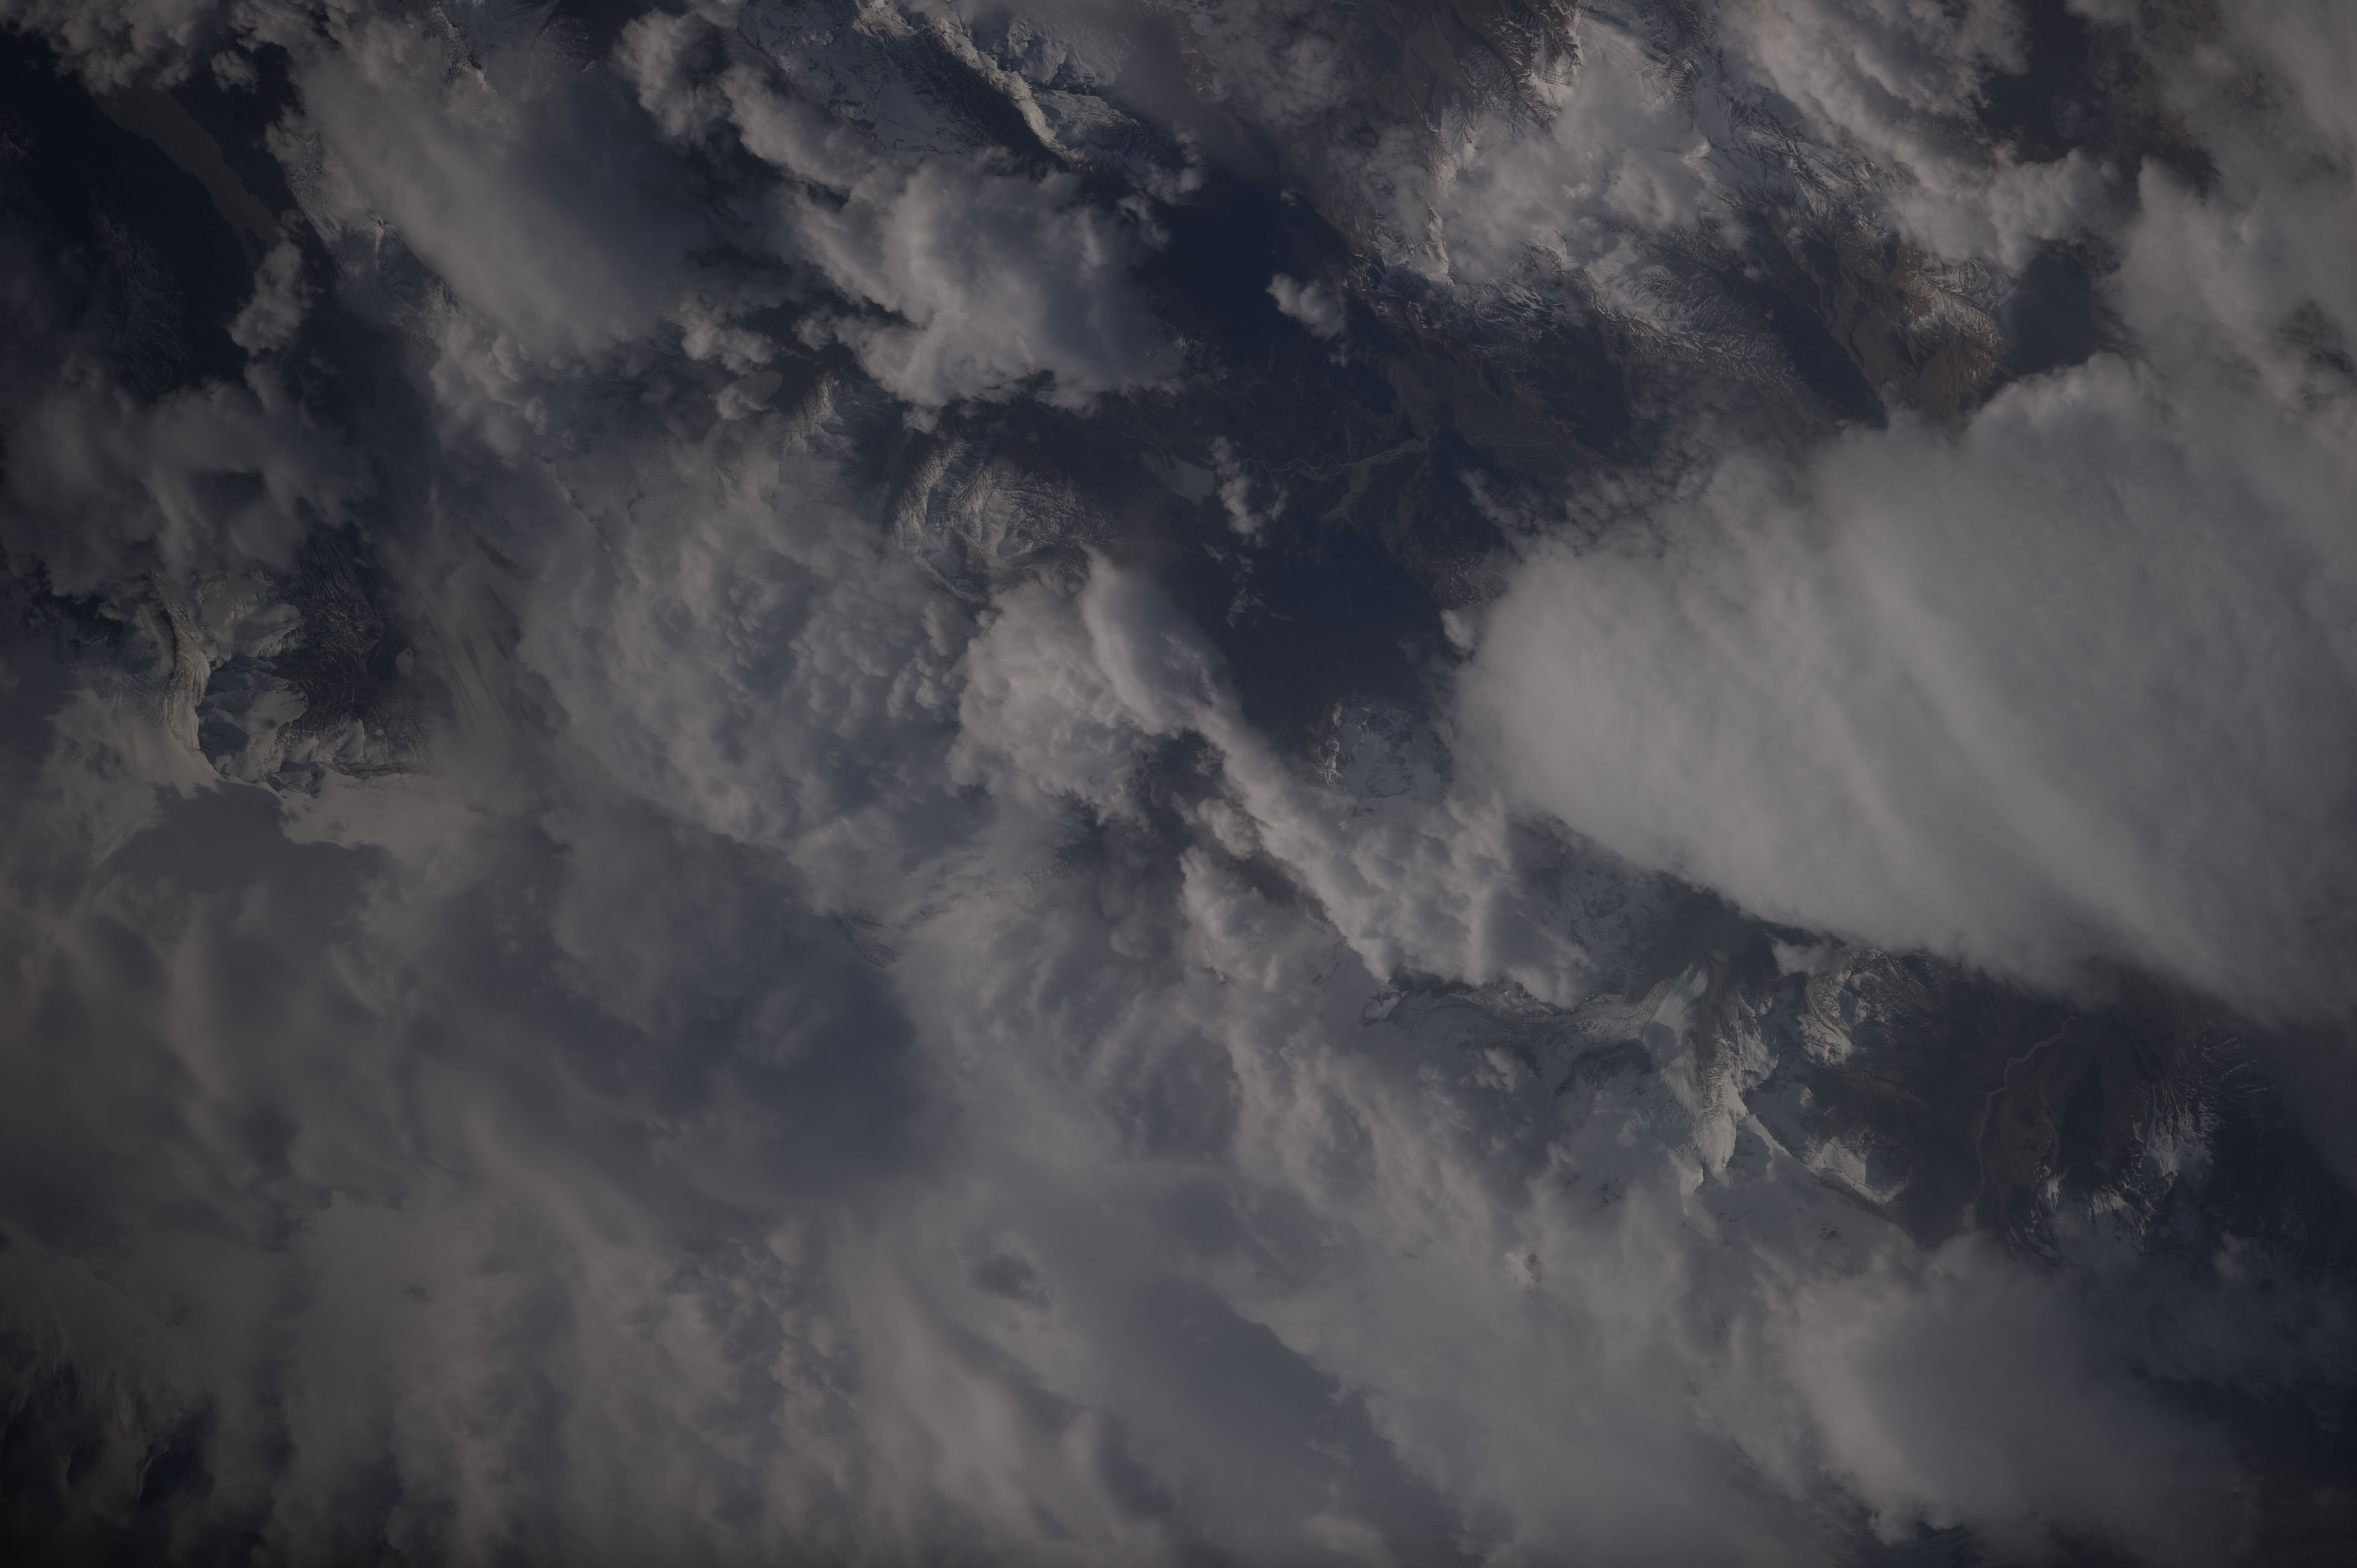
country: ARGENTINA
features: ANDES FOOTHILLS, SMALL LAKES
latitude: -49.3
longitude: -73.0
